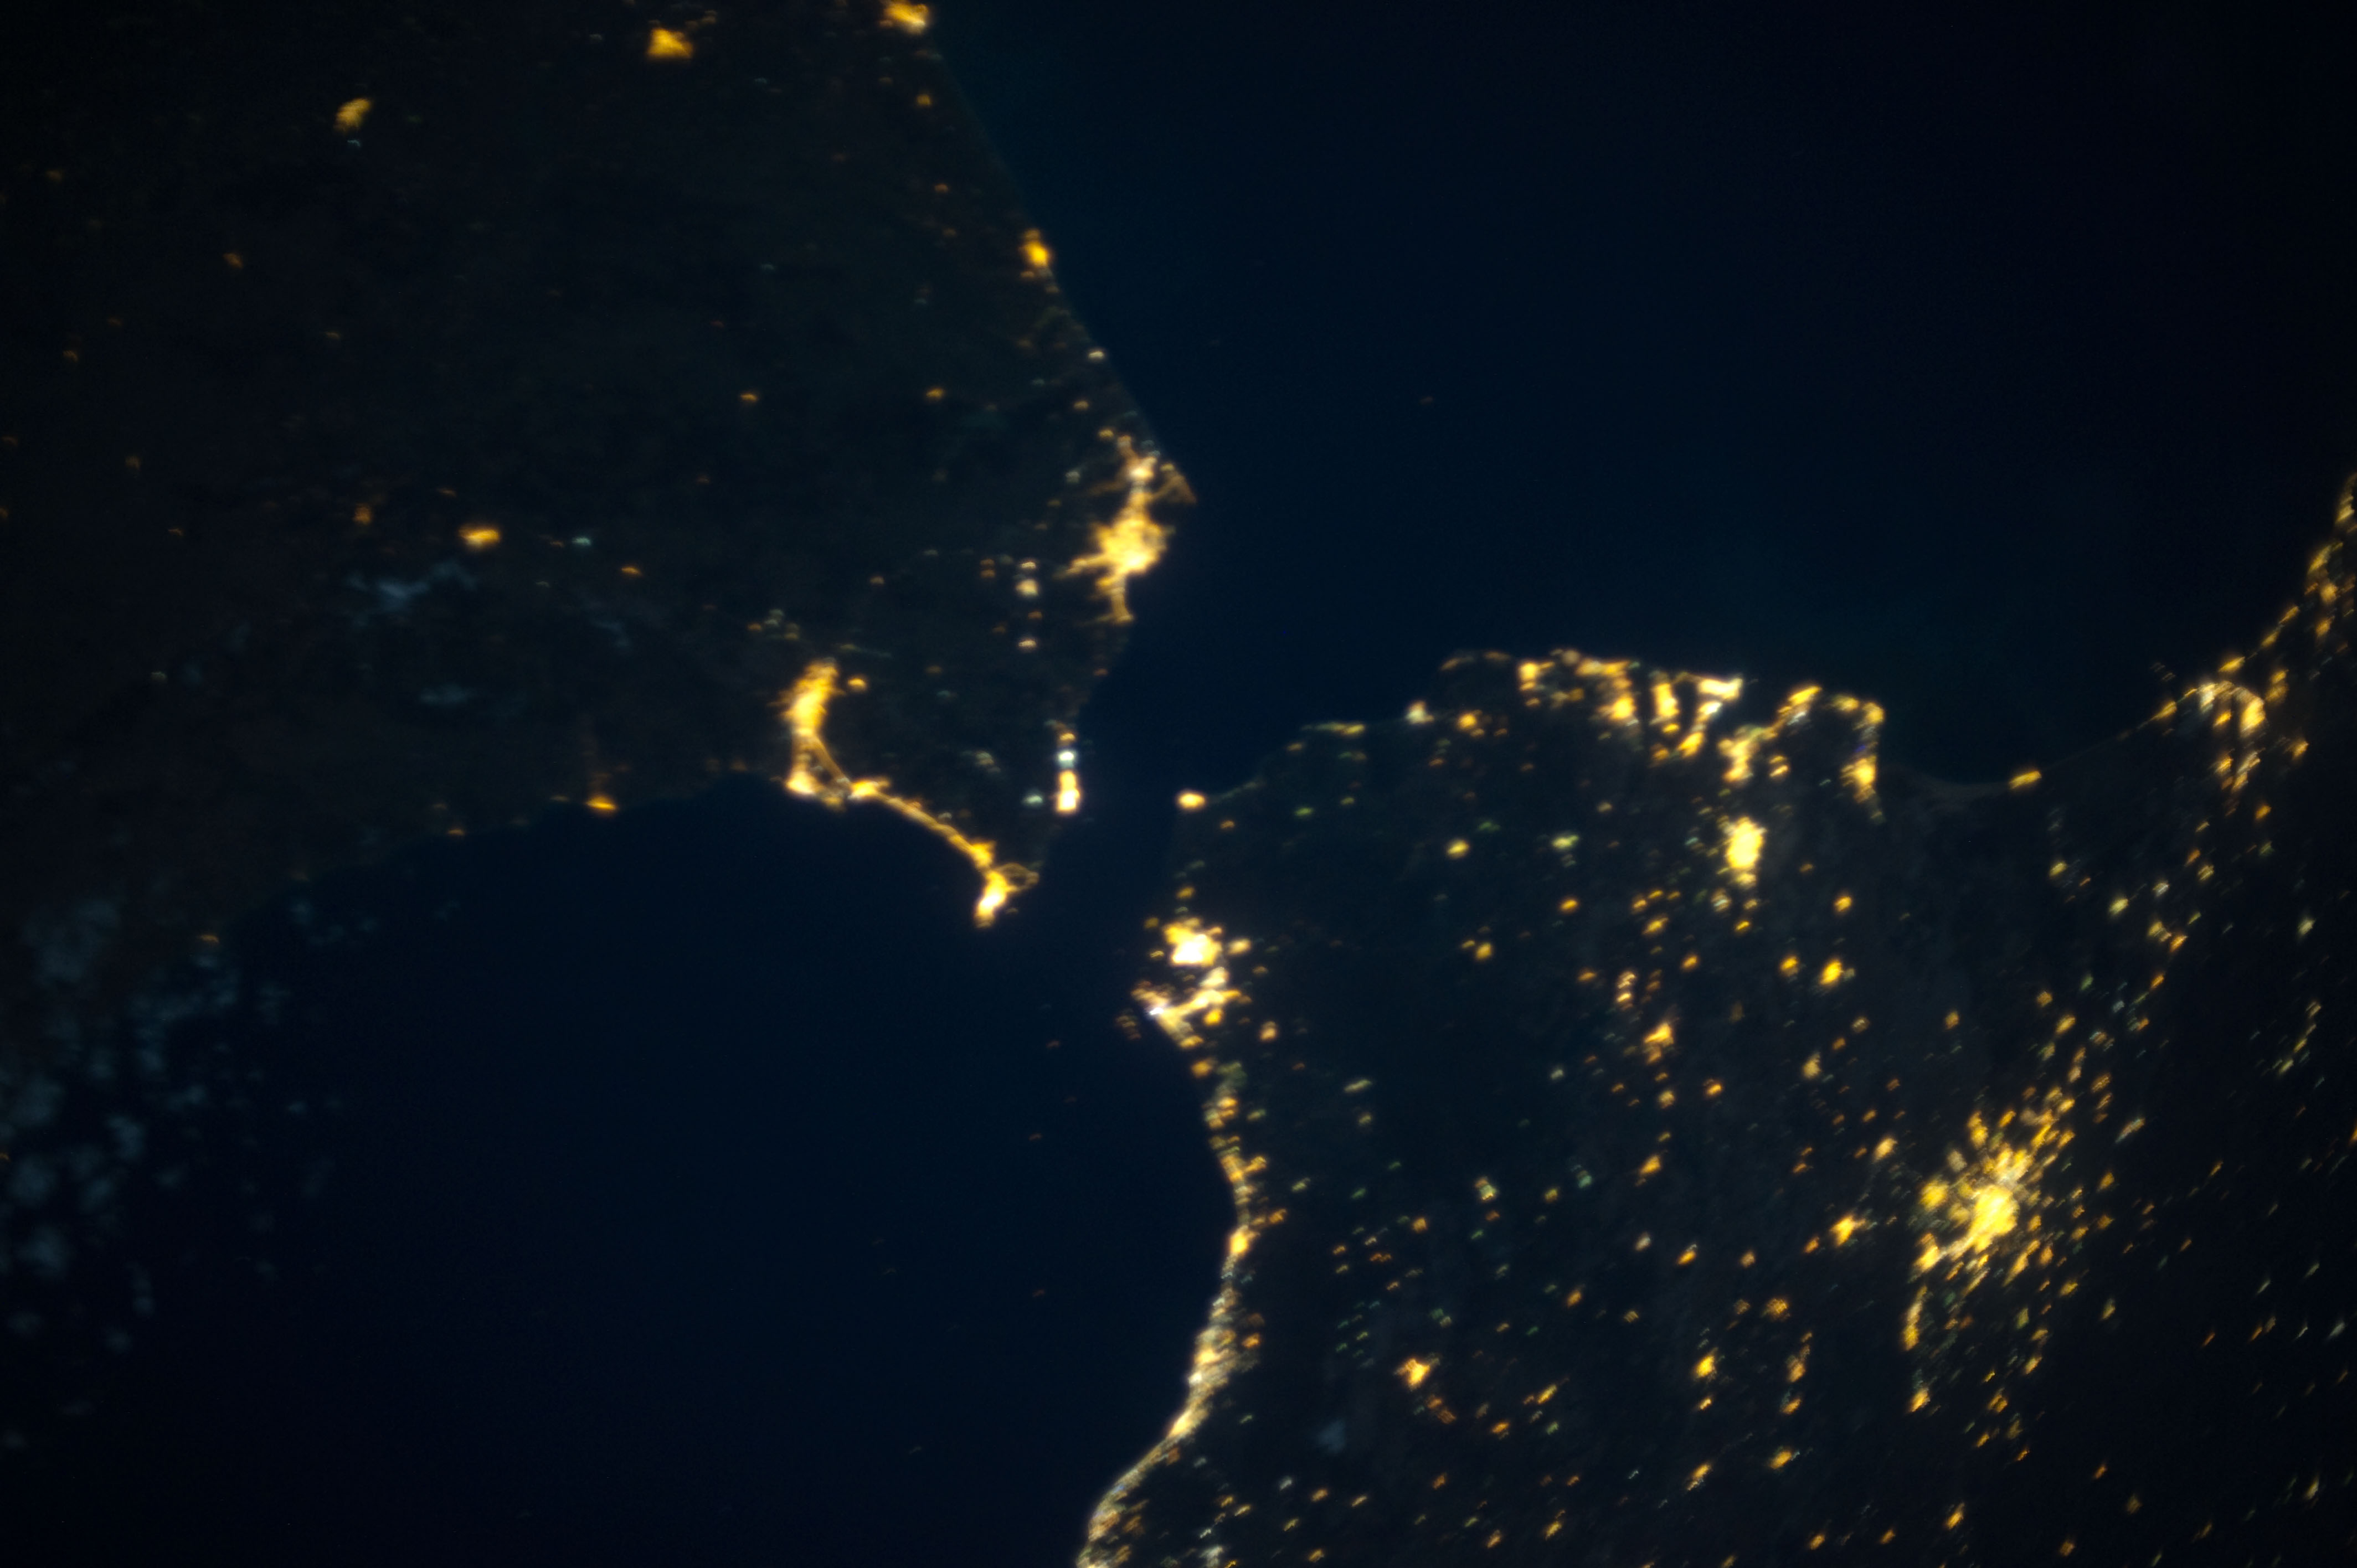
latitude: 35.9
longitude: -5.3
